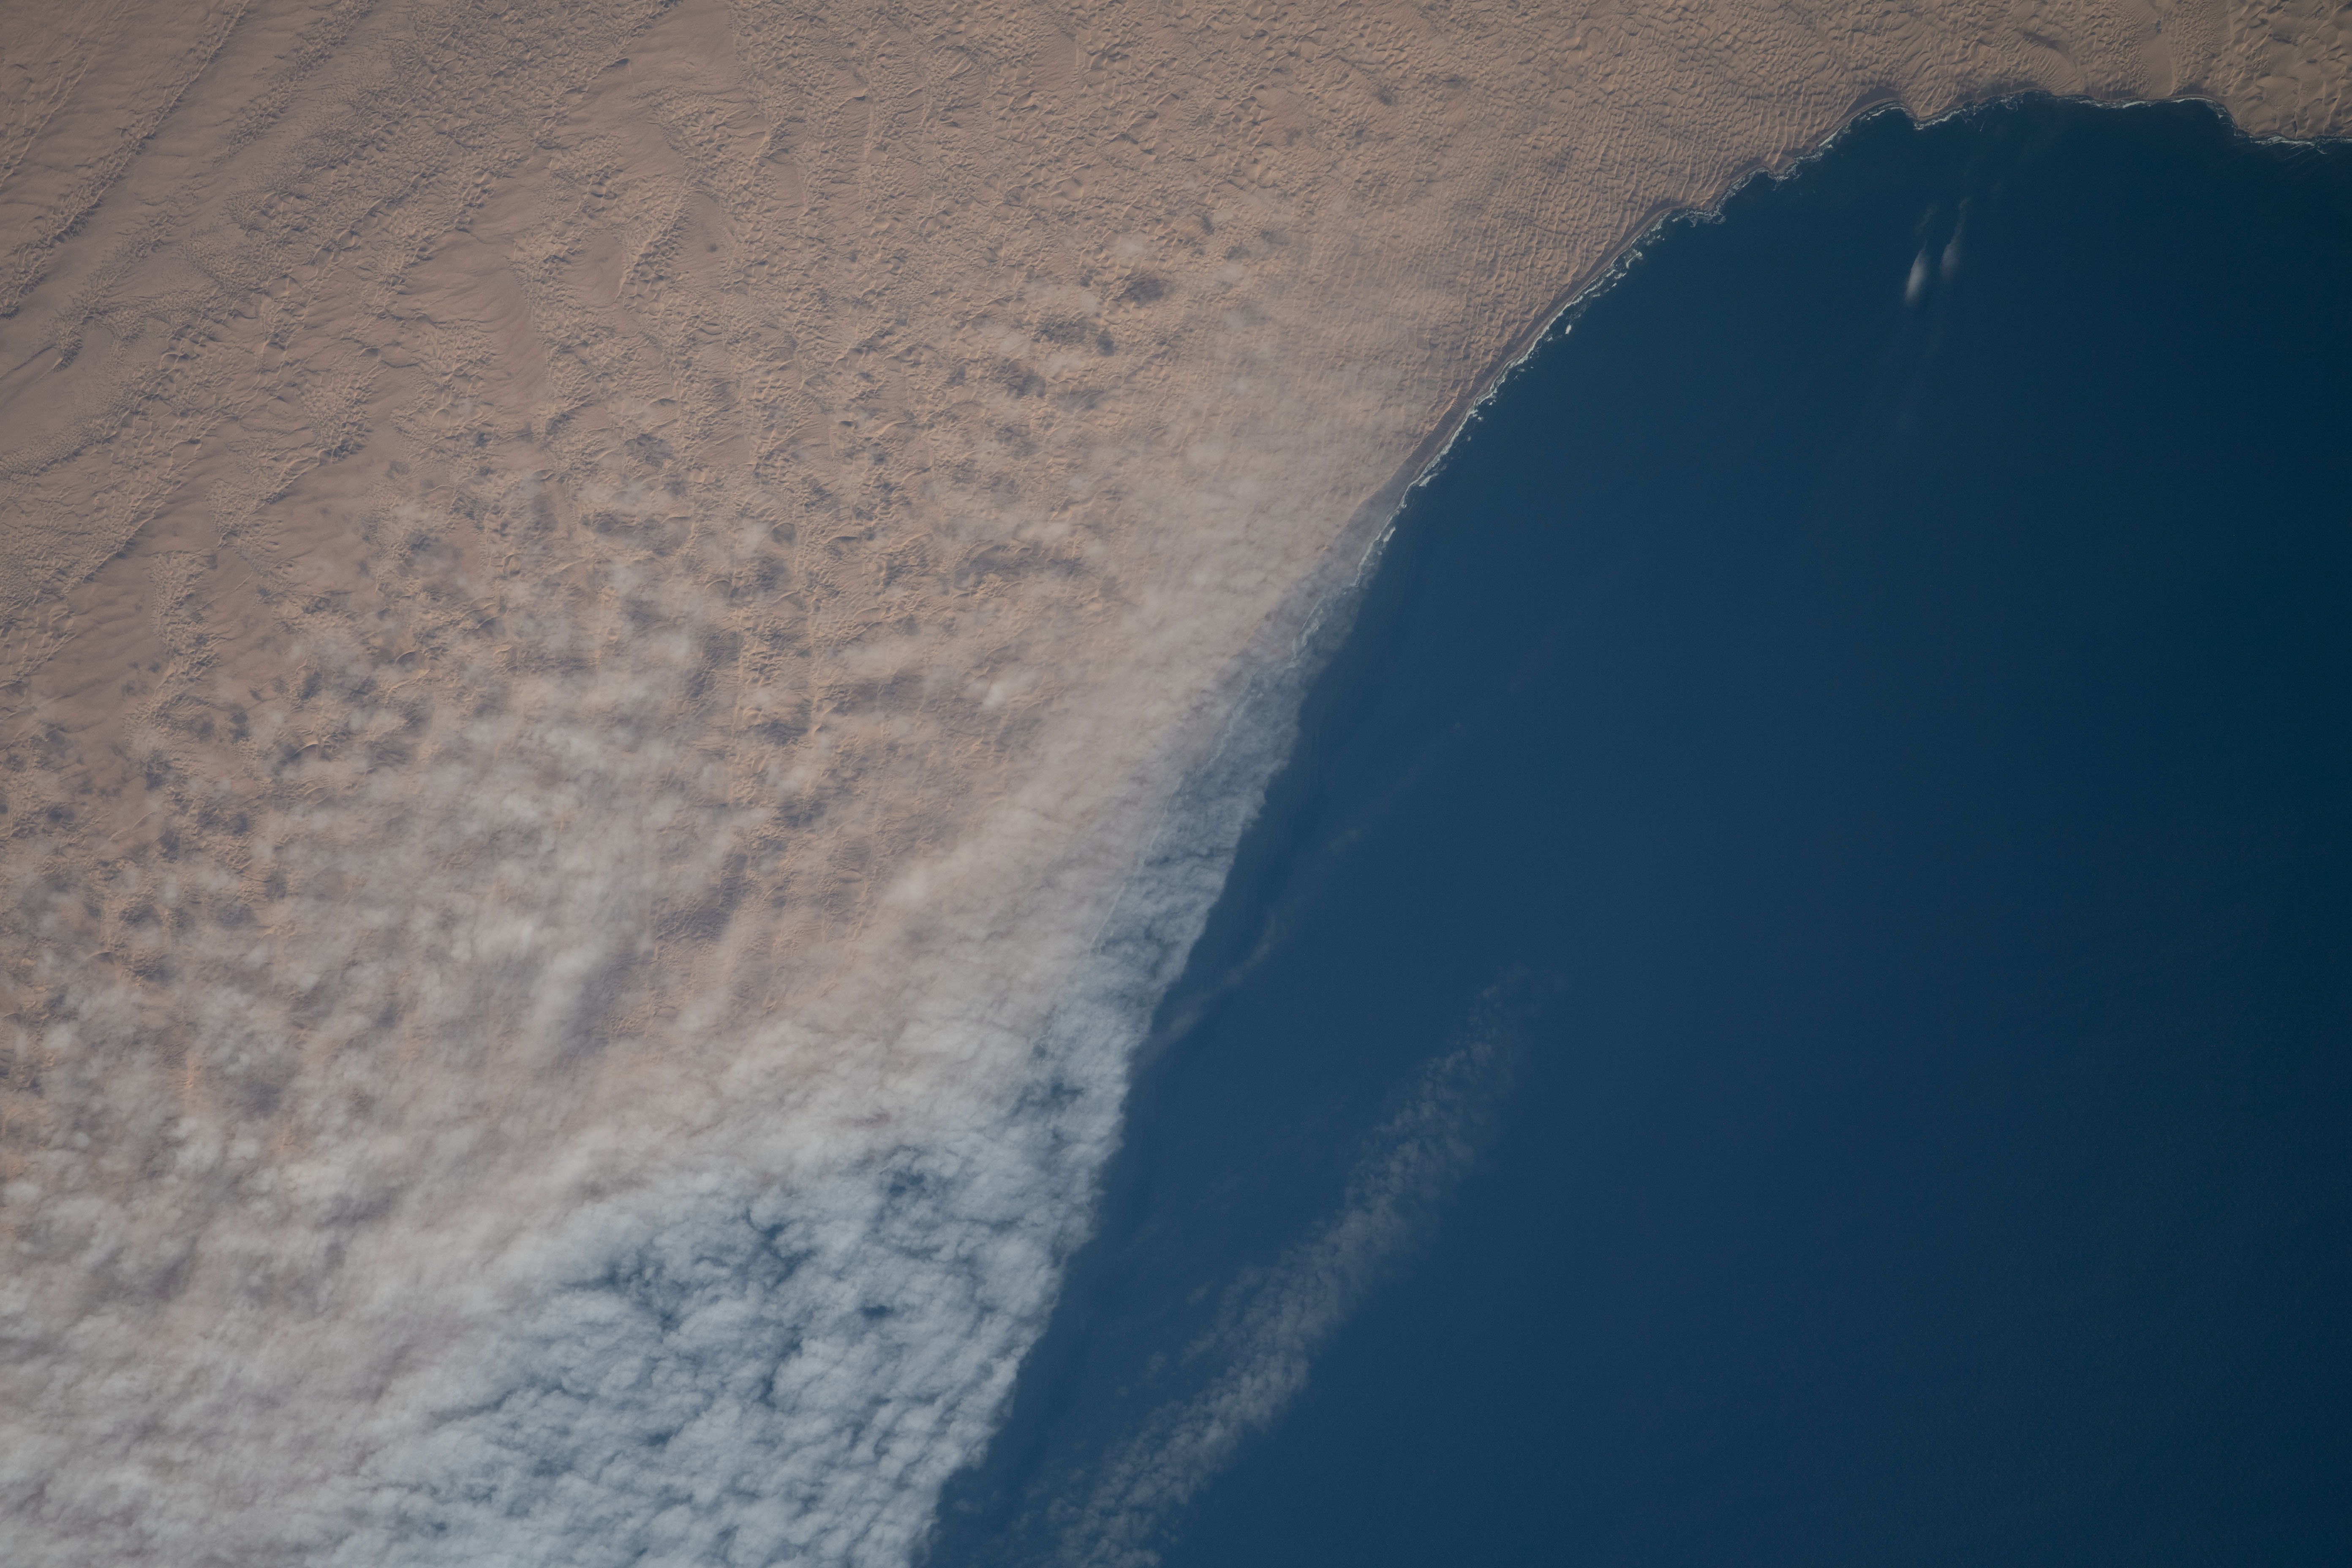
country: NAMIBIA
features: NAMIB DESERT
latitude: -25.5
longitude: 14.9
